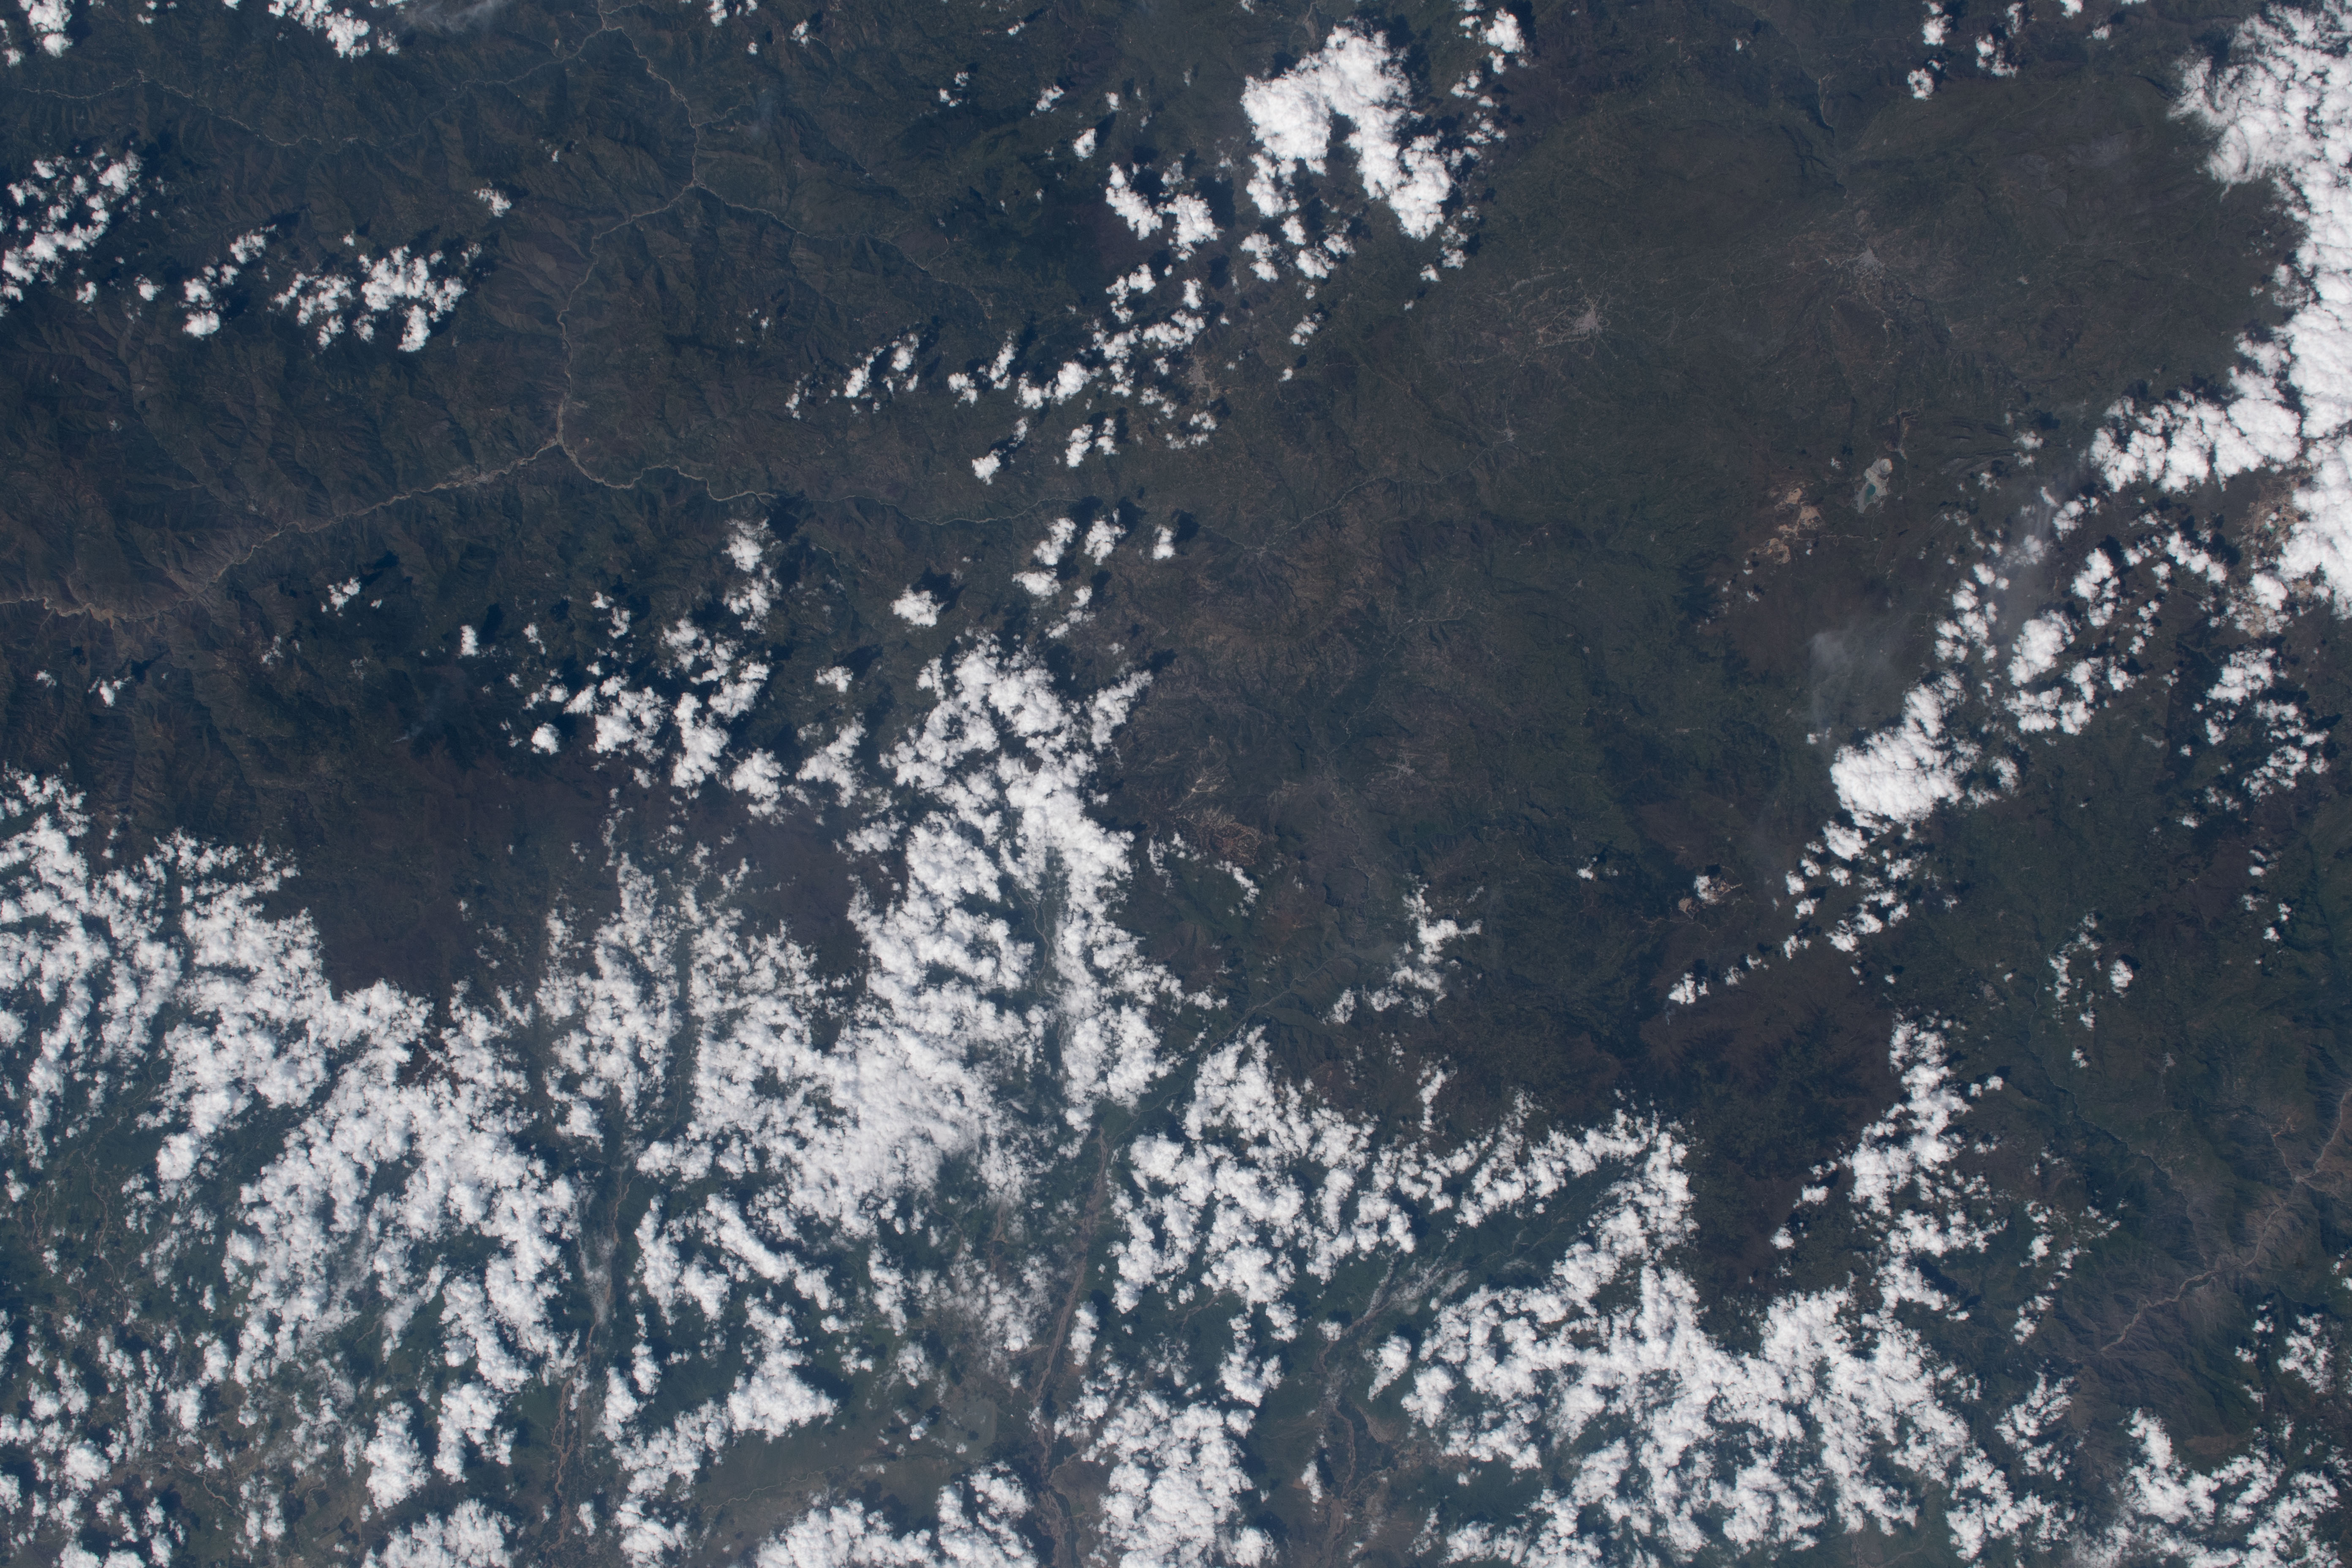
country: PERU
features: CHOTANO RIVER
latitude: -6.4
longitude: -79.2
